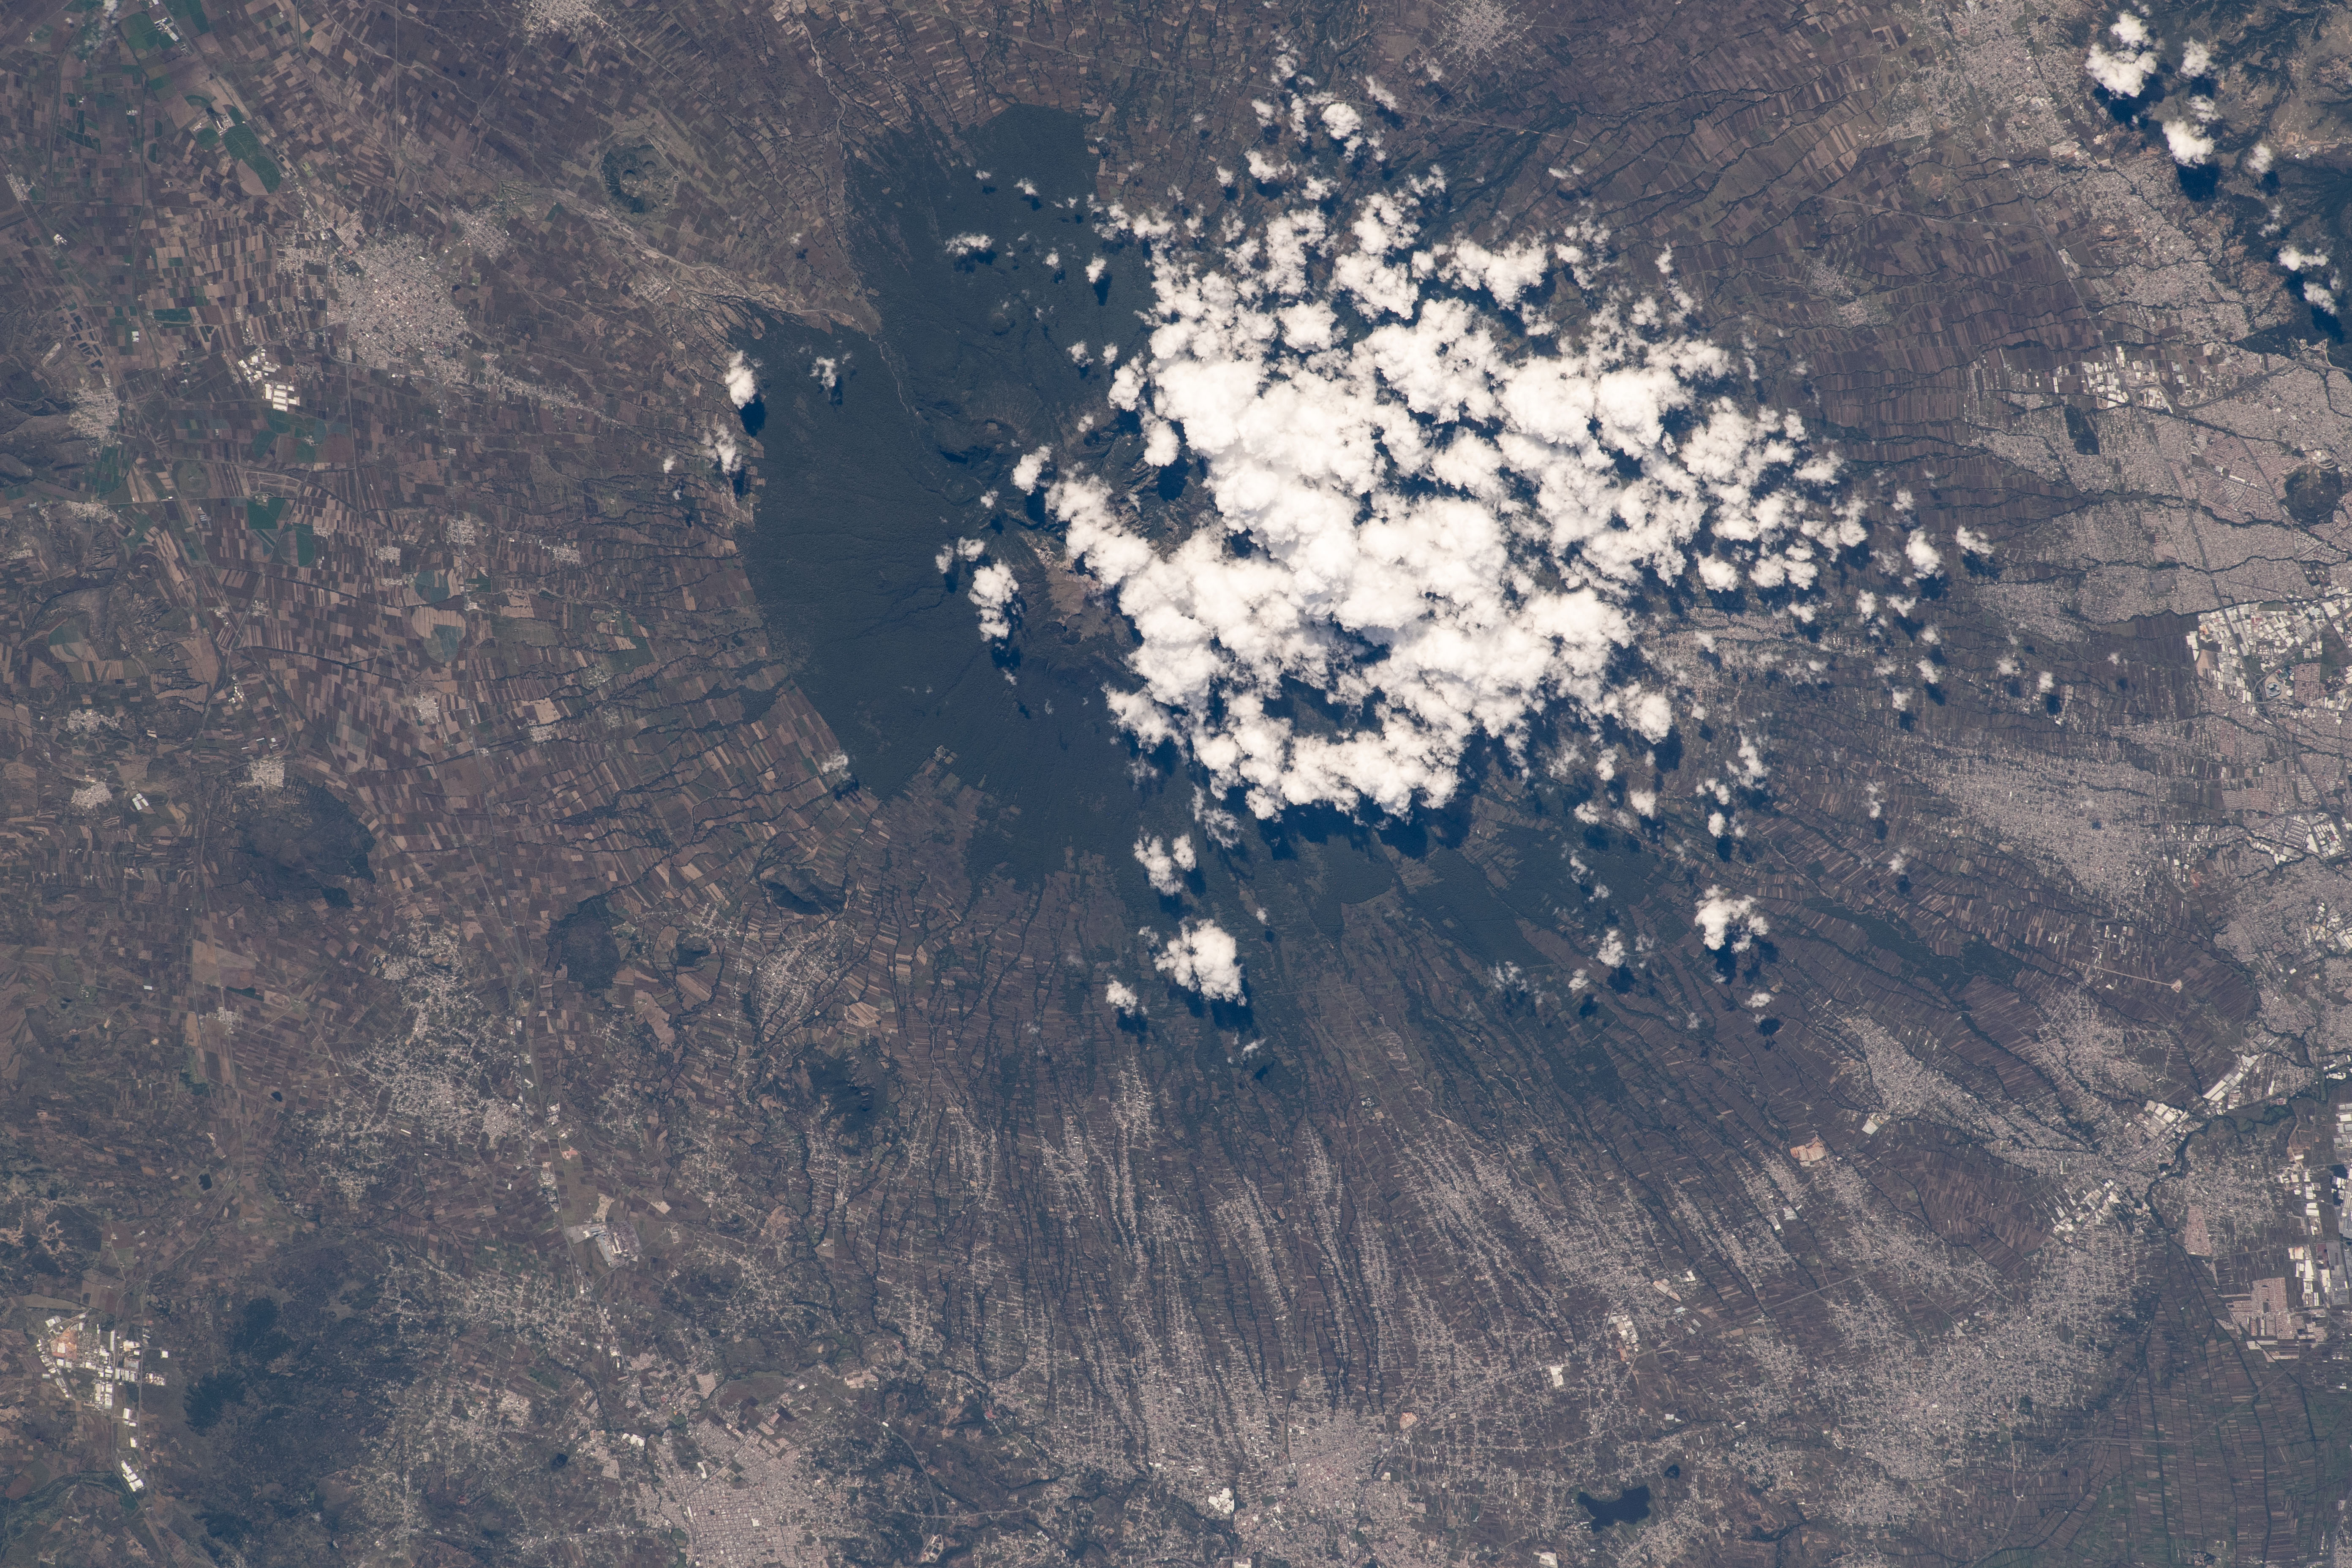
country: MEXICO
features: LA MALINCHE, PUEBLA, HUAMANTLA
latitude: 19.3
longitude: -98.1
